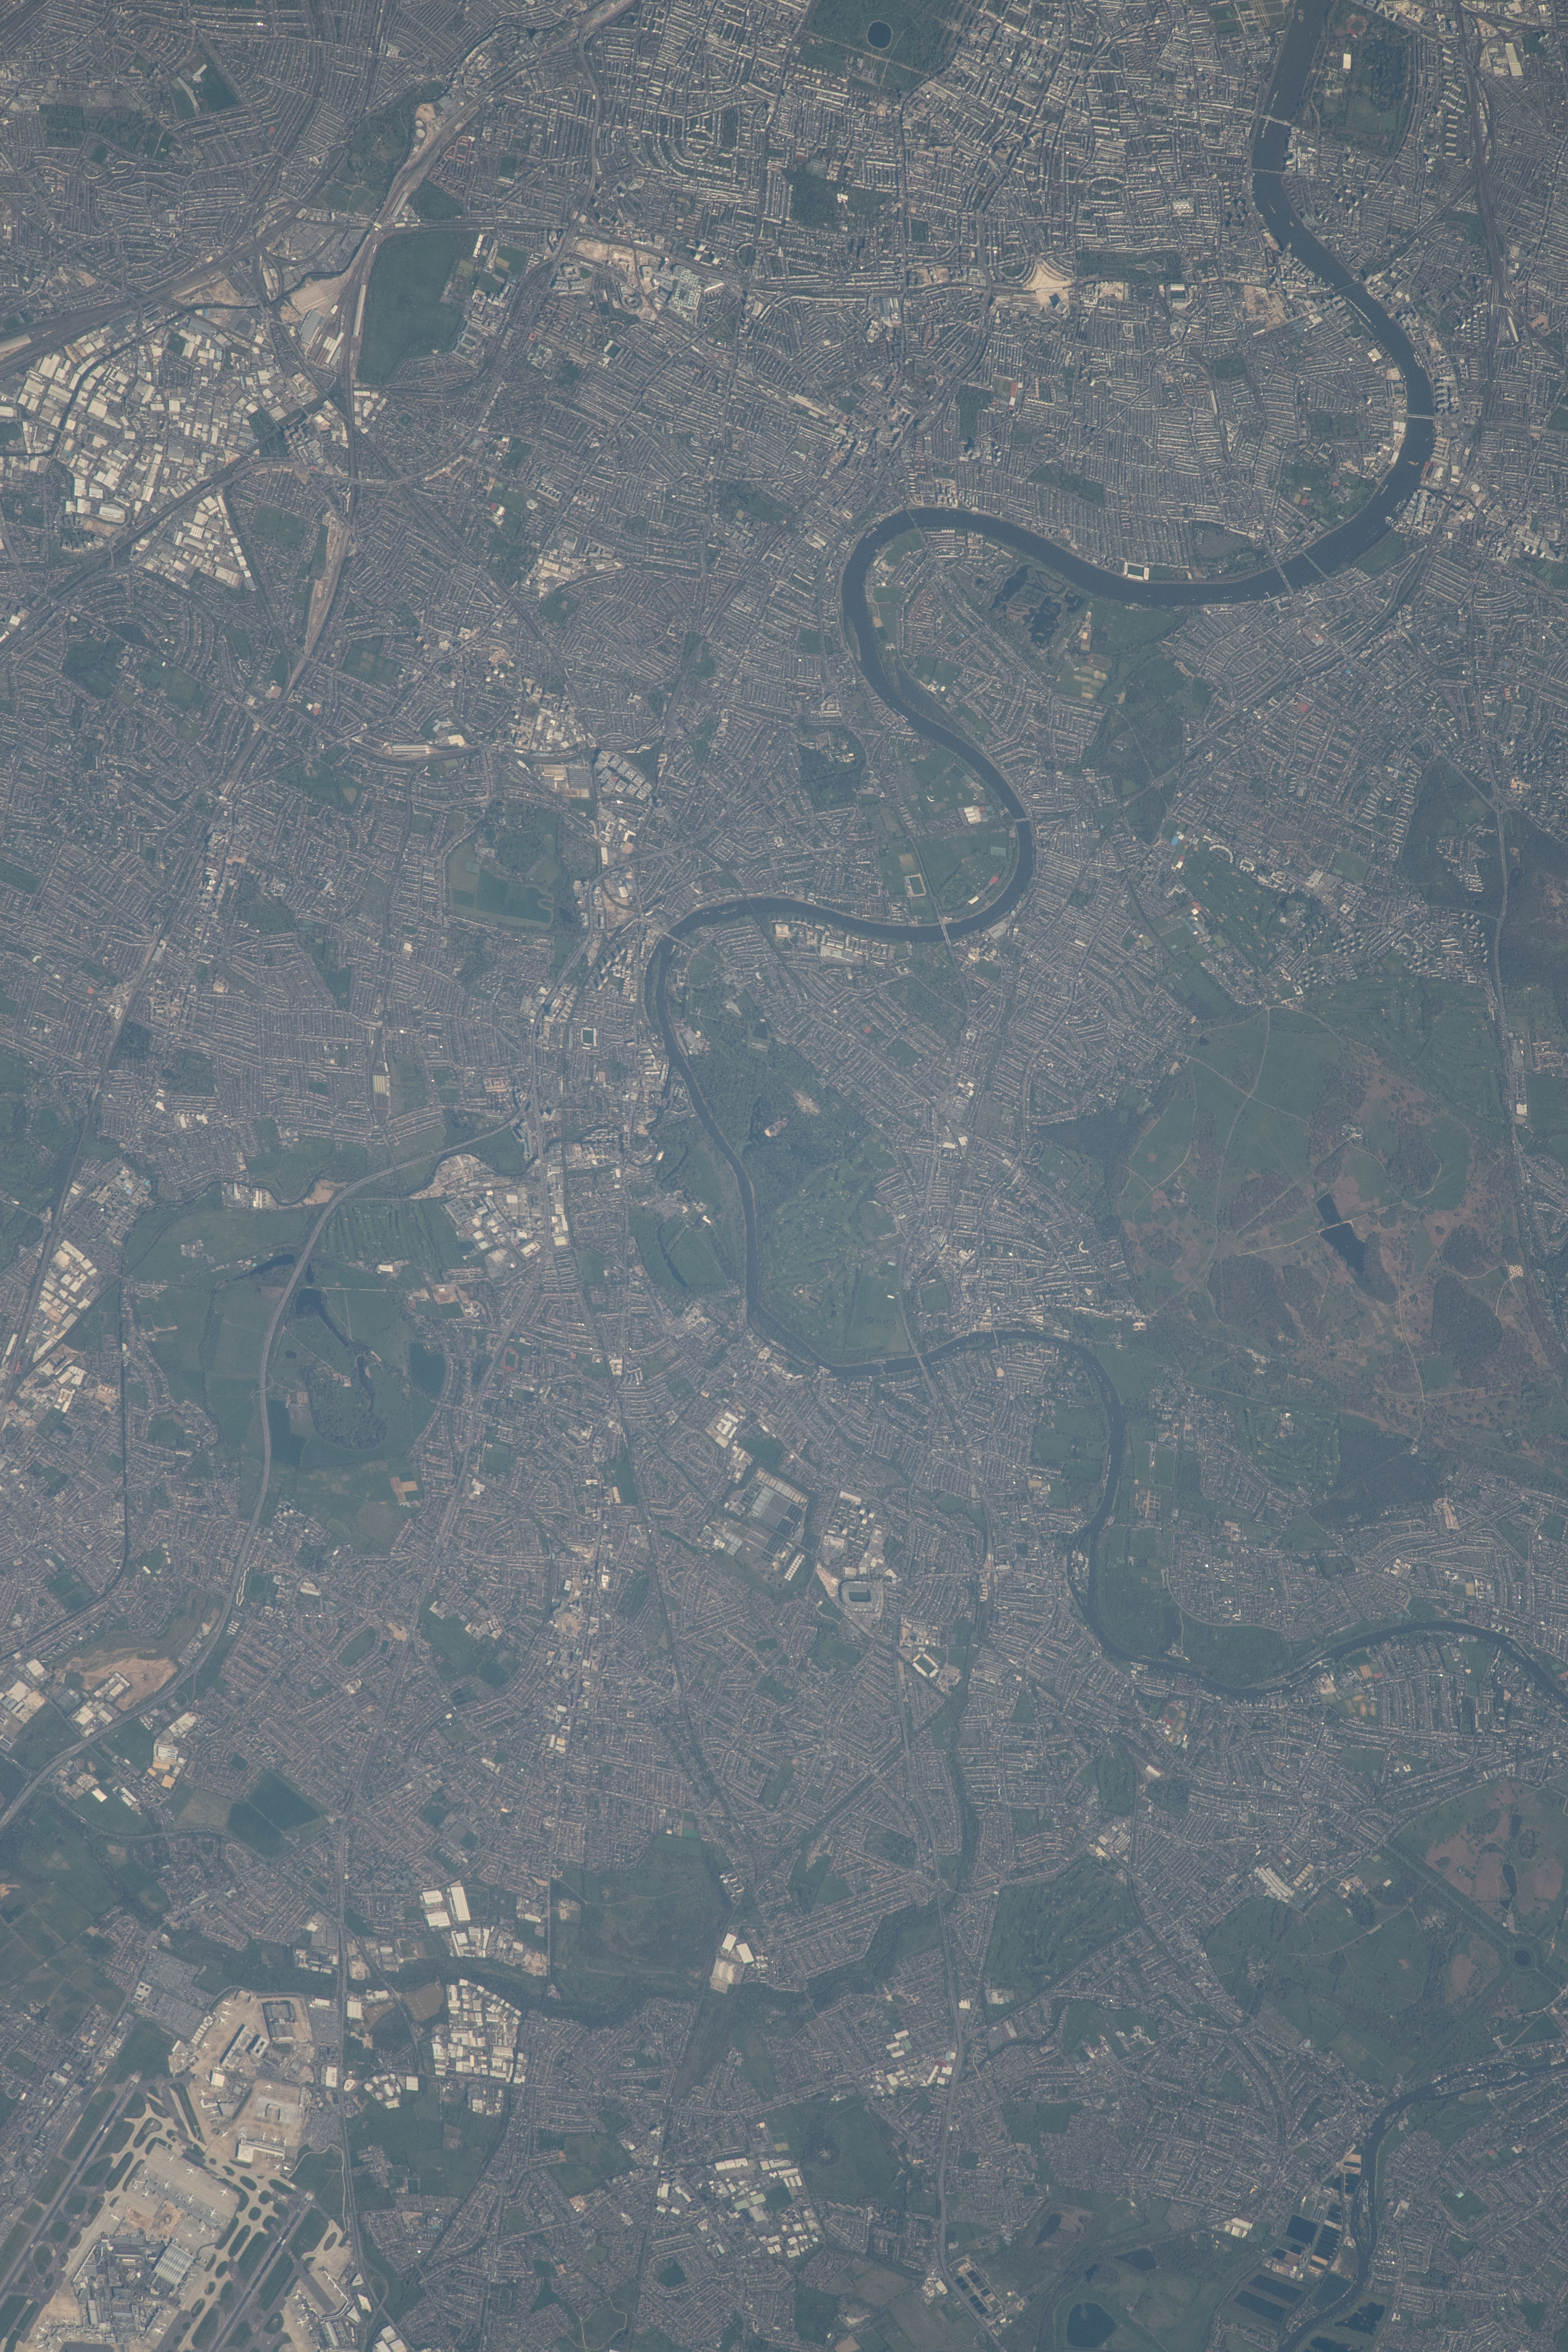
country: UK-ENGLAND
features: KEW GARDENS, NATURAL AREA, RICHMOND, SOUTH-WEST LONDON, RIVER THAMES
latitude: 51.5
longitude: -0.3
